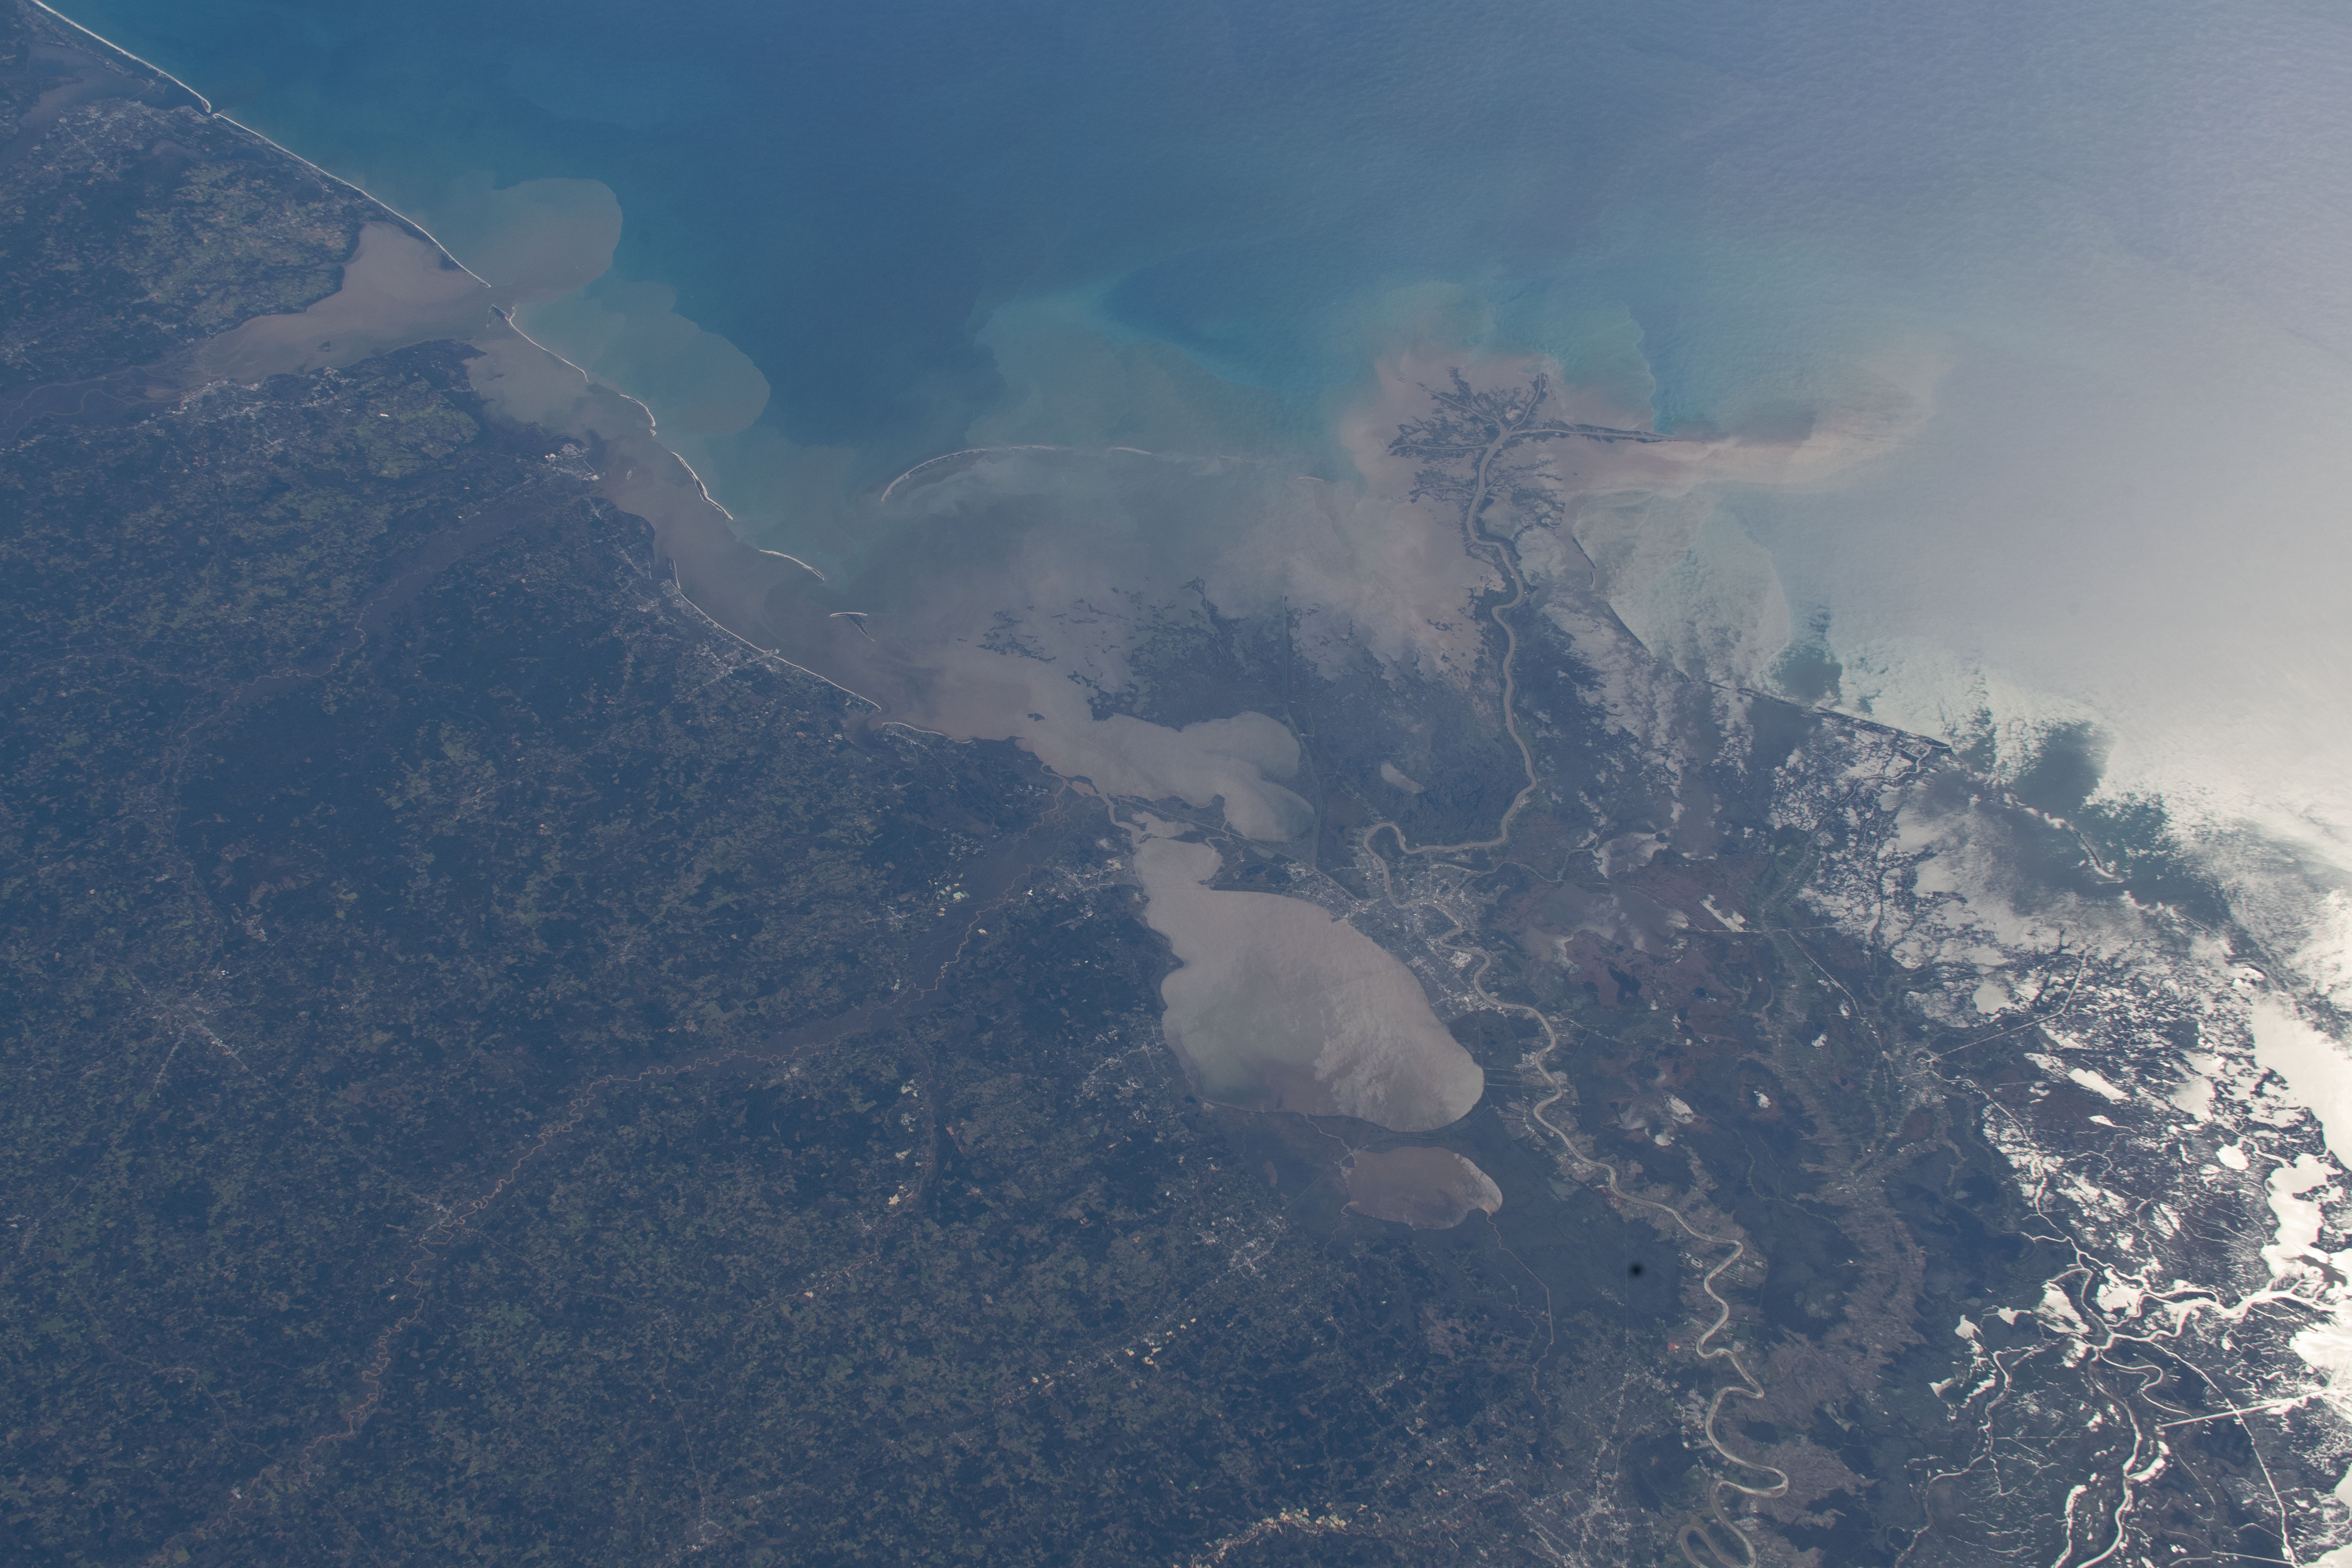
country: USA-FLORIDA
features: NEW ORLEANS, BATON ROUGE, LAKE PONTCHARTRAIN, GULFPORT, GULF OF MEXICO, CHANDELEUR SOUND, MOBILE, PENSACOLA, PANAMA CITY, TALLAHASSEE
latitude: 28.5
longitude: -86.5
